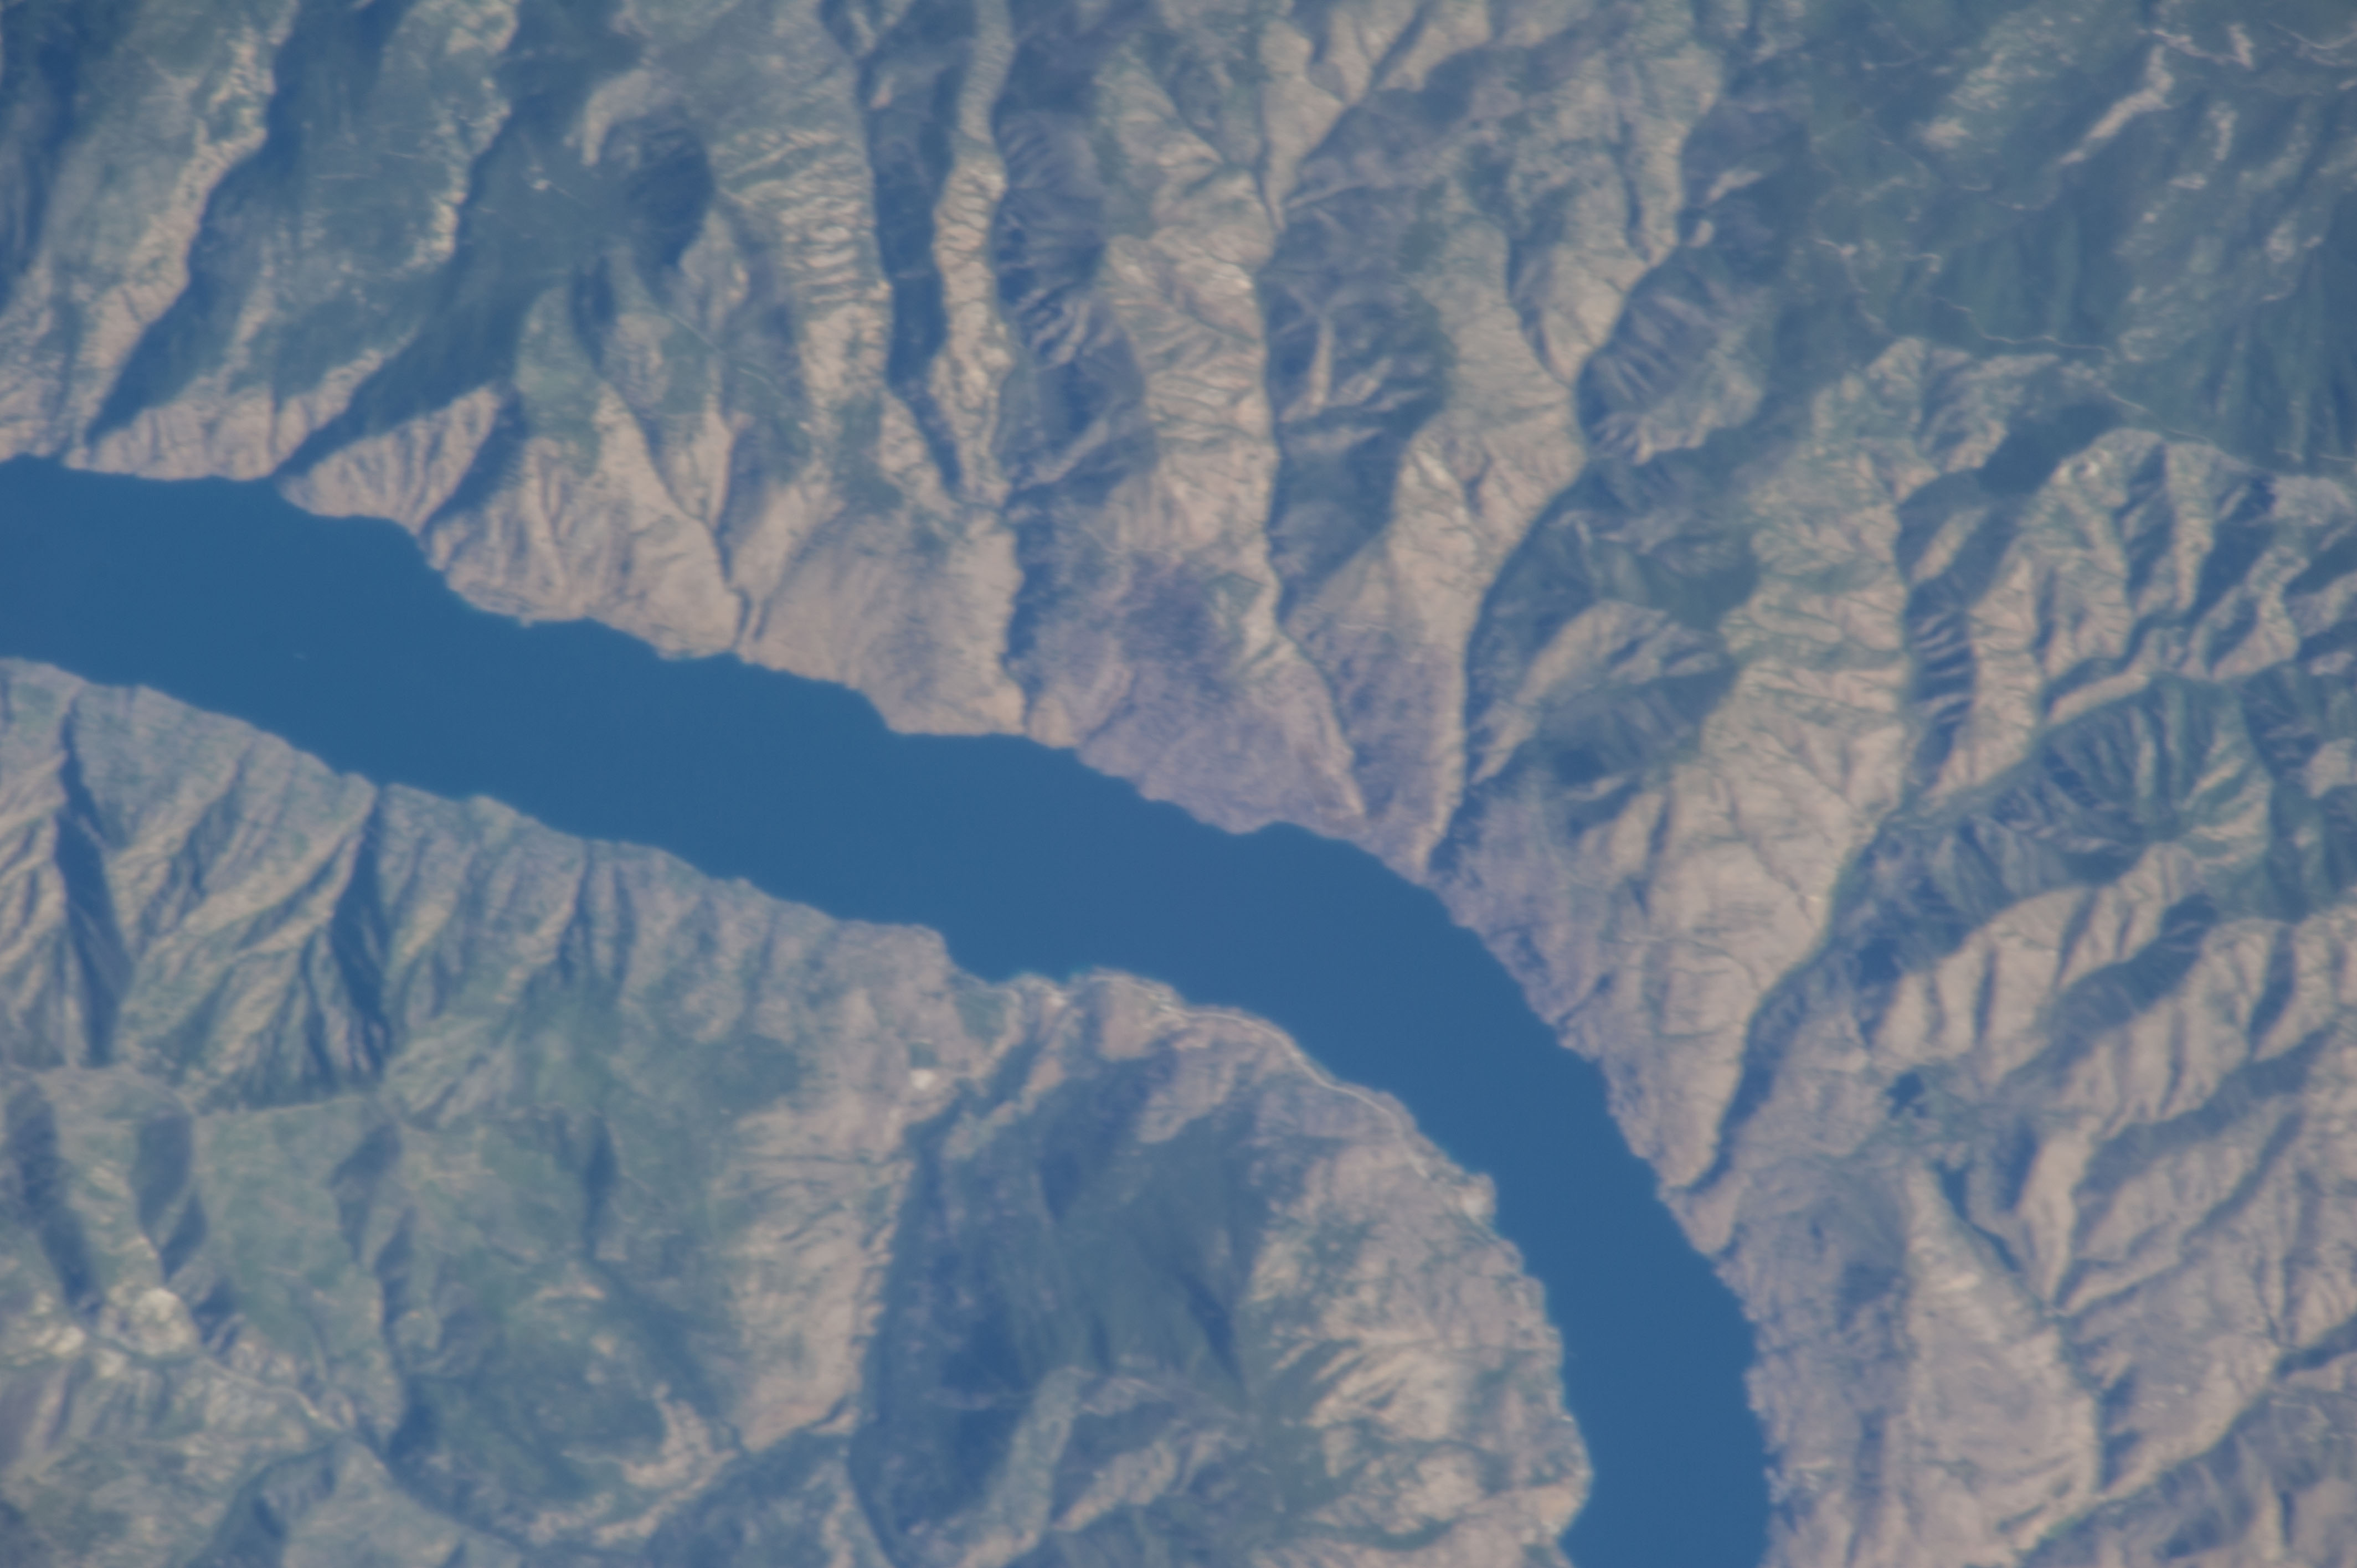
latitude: 48.0
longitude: -120.3
